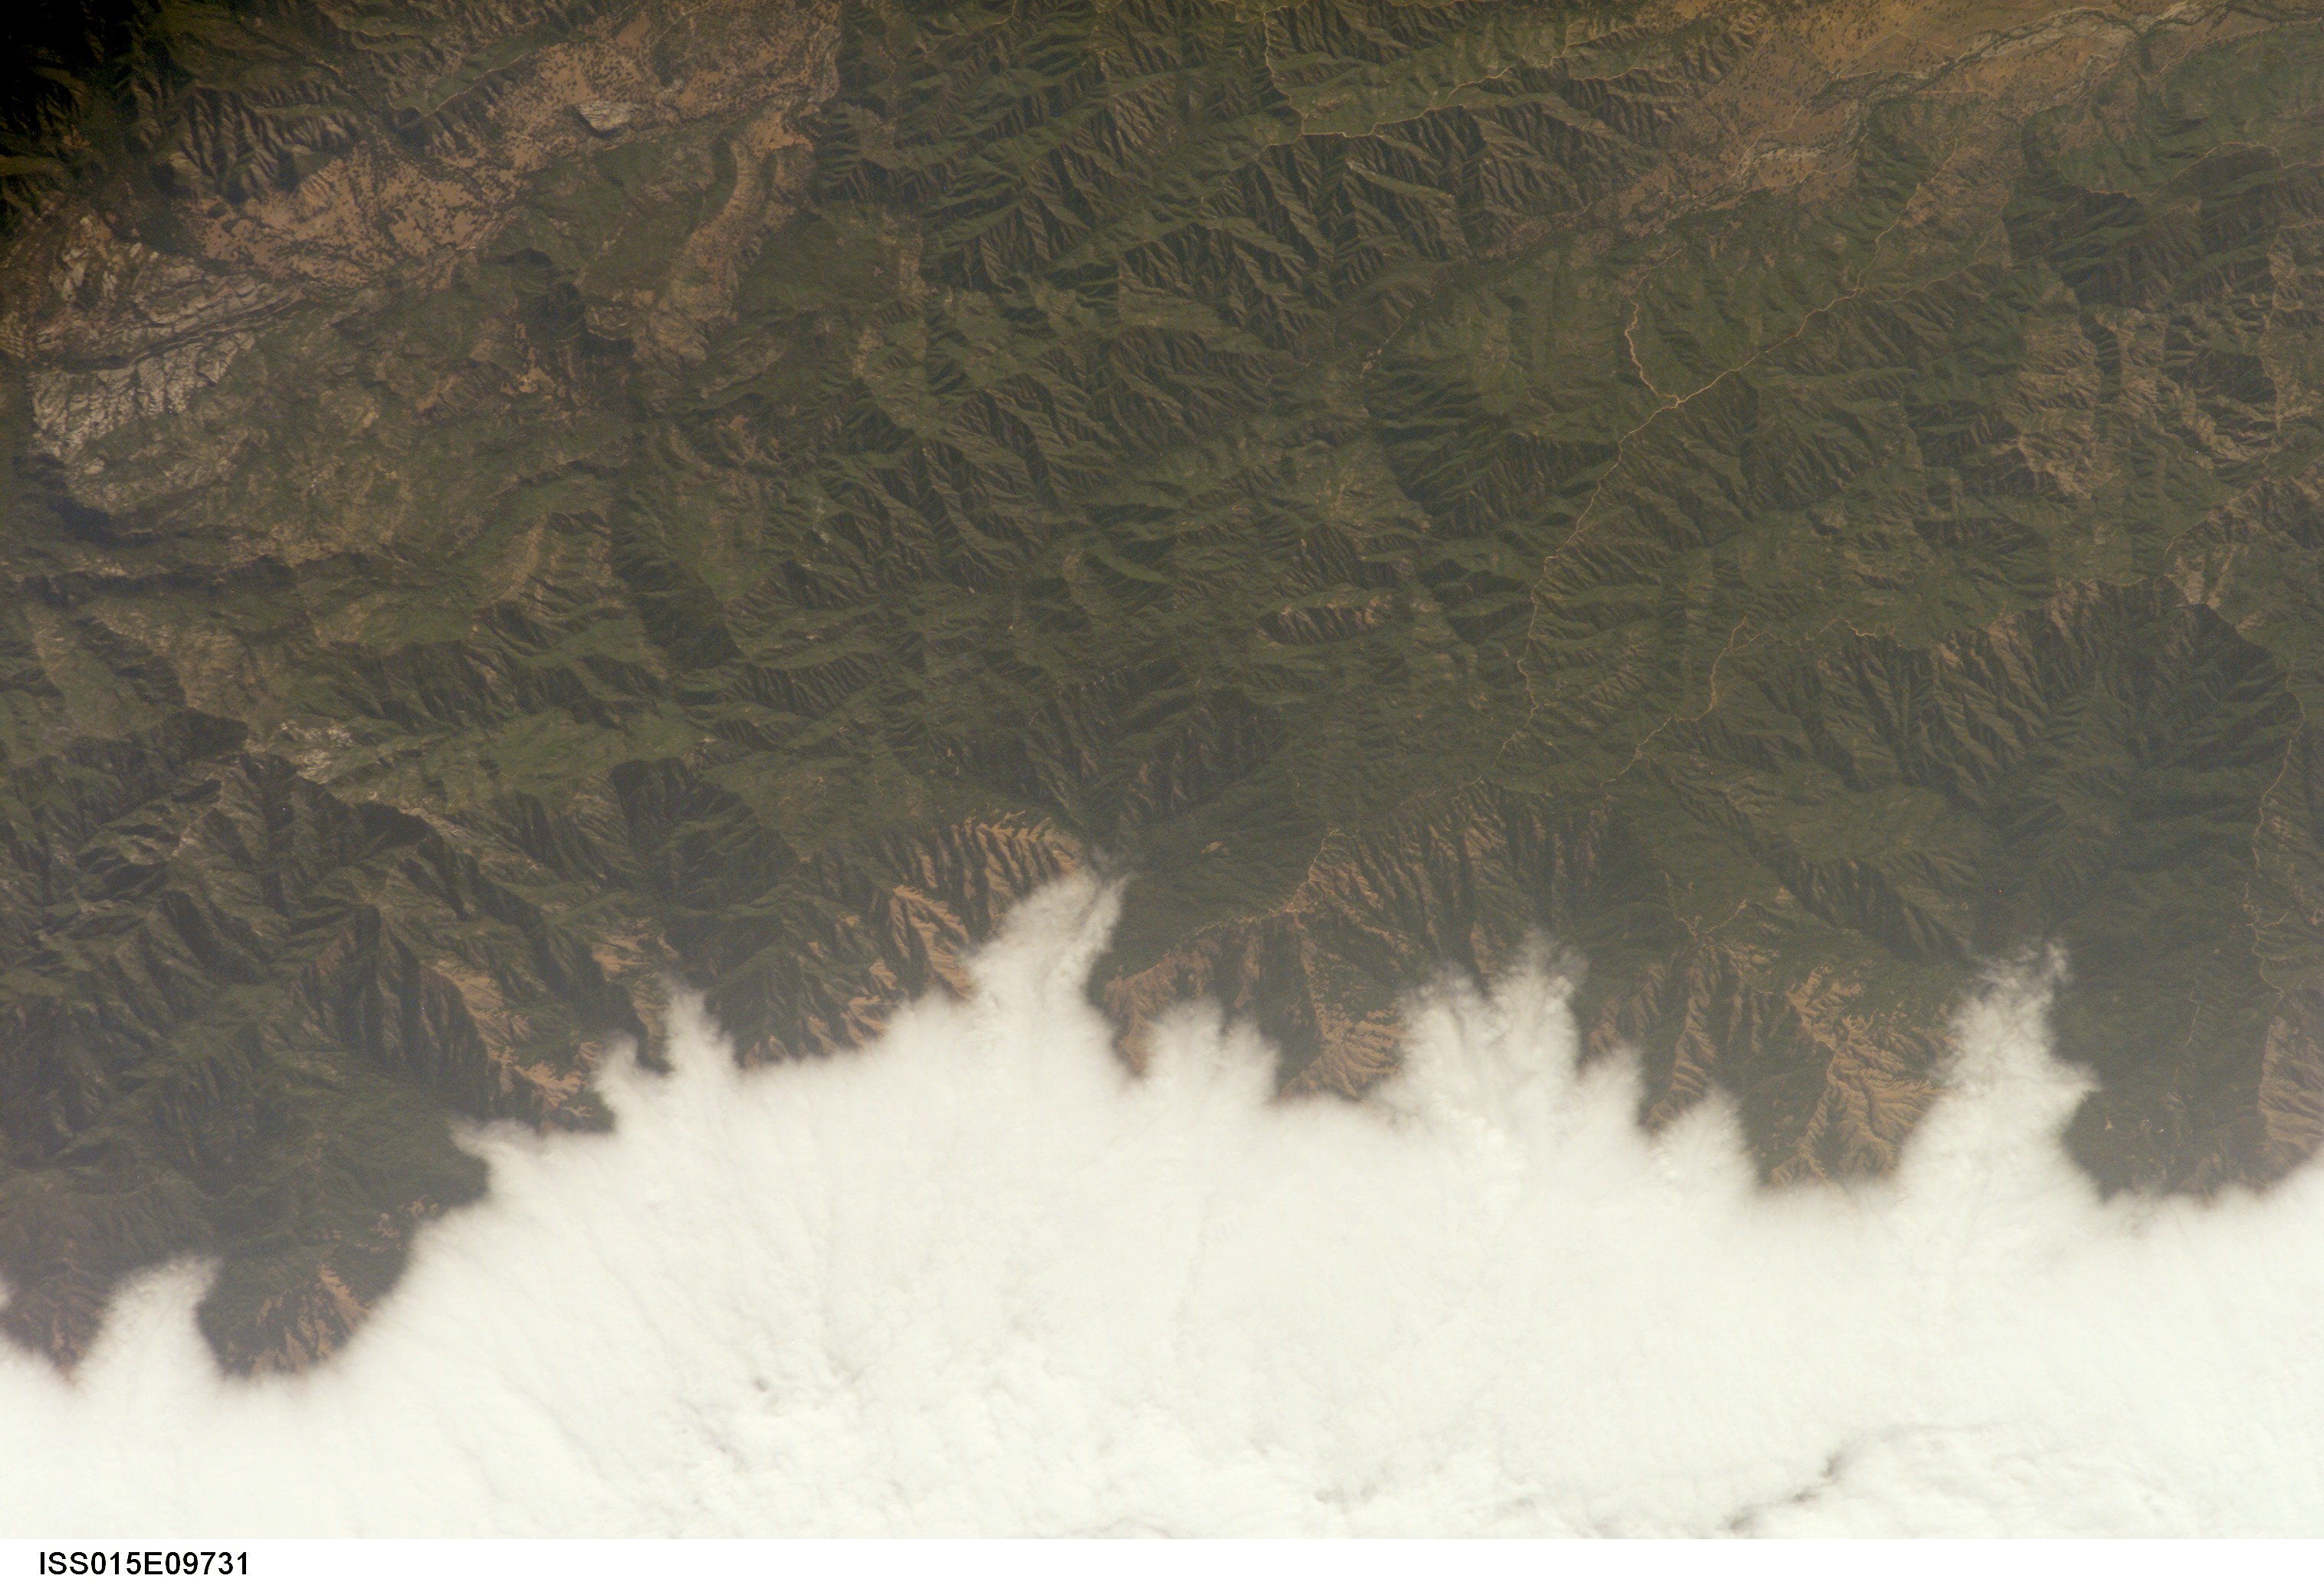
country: USA-CALIFORNIA
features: CENTRAL COAST
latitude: 36.0
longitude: -121.5
